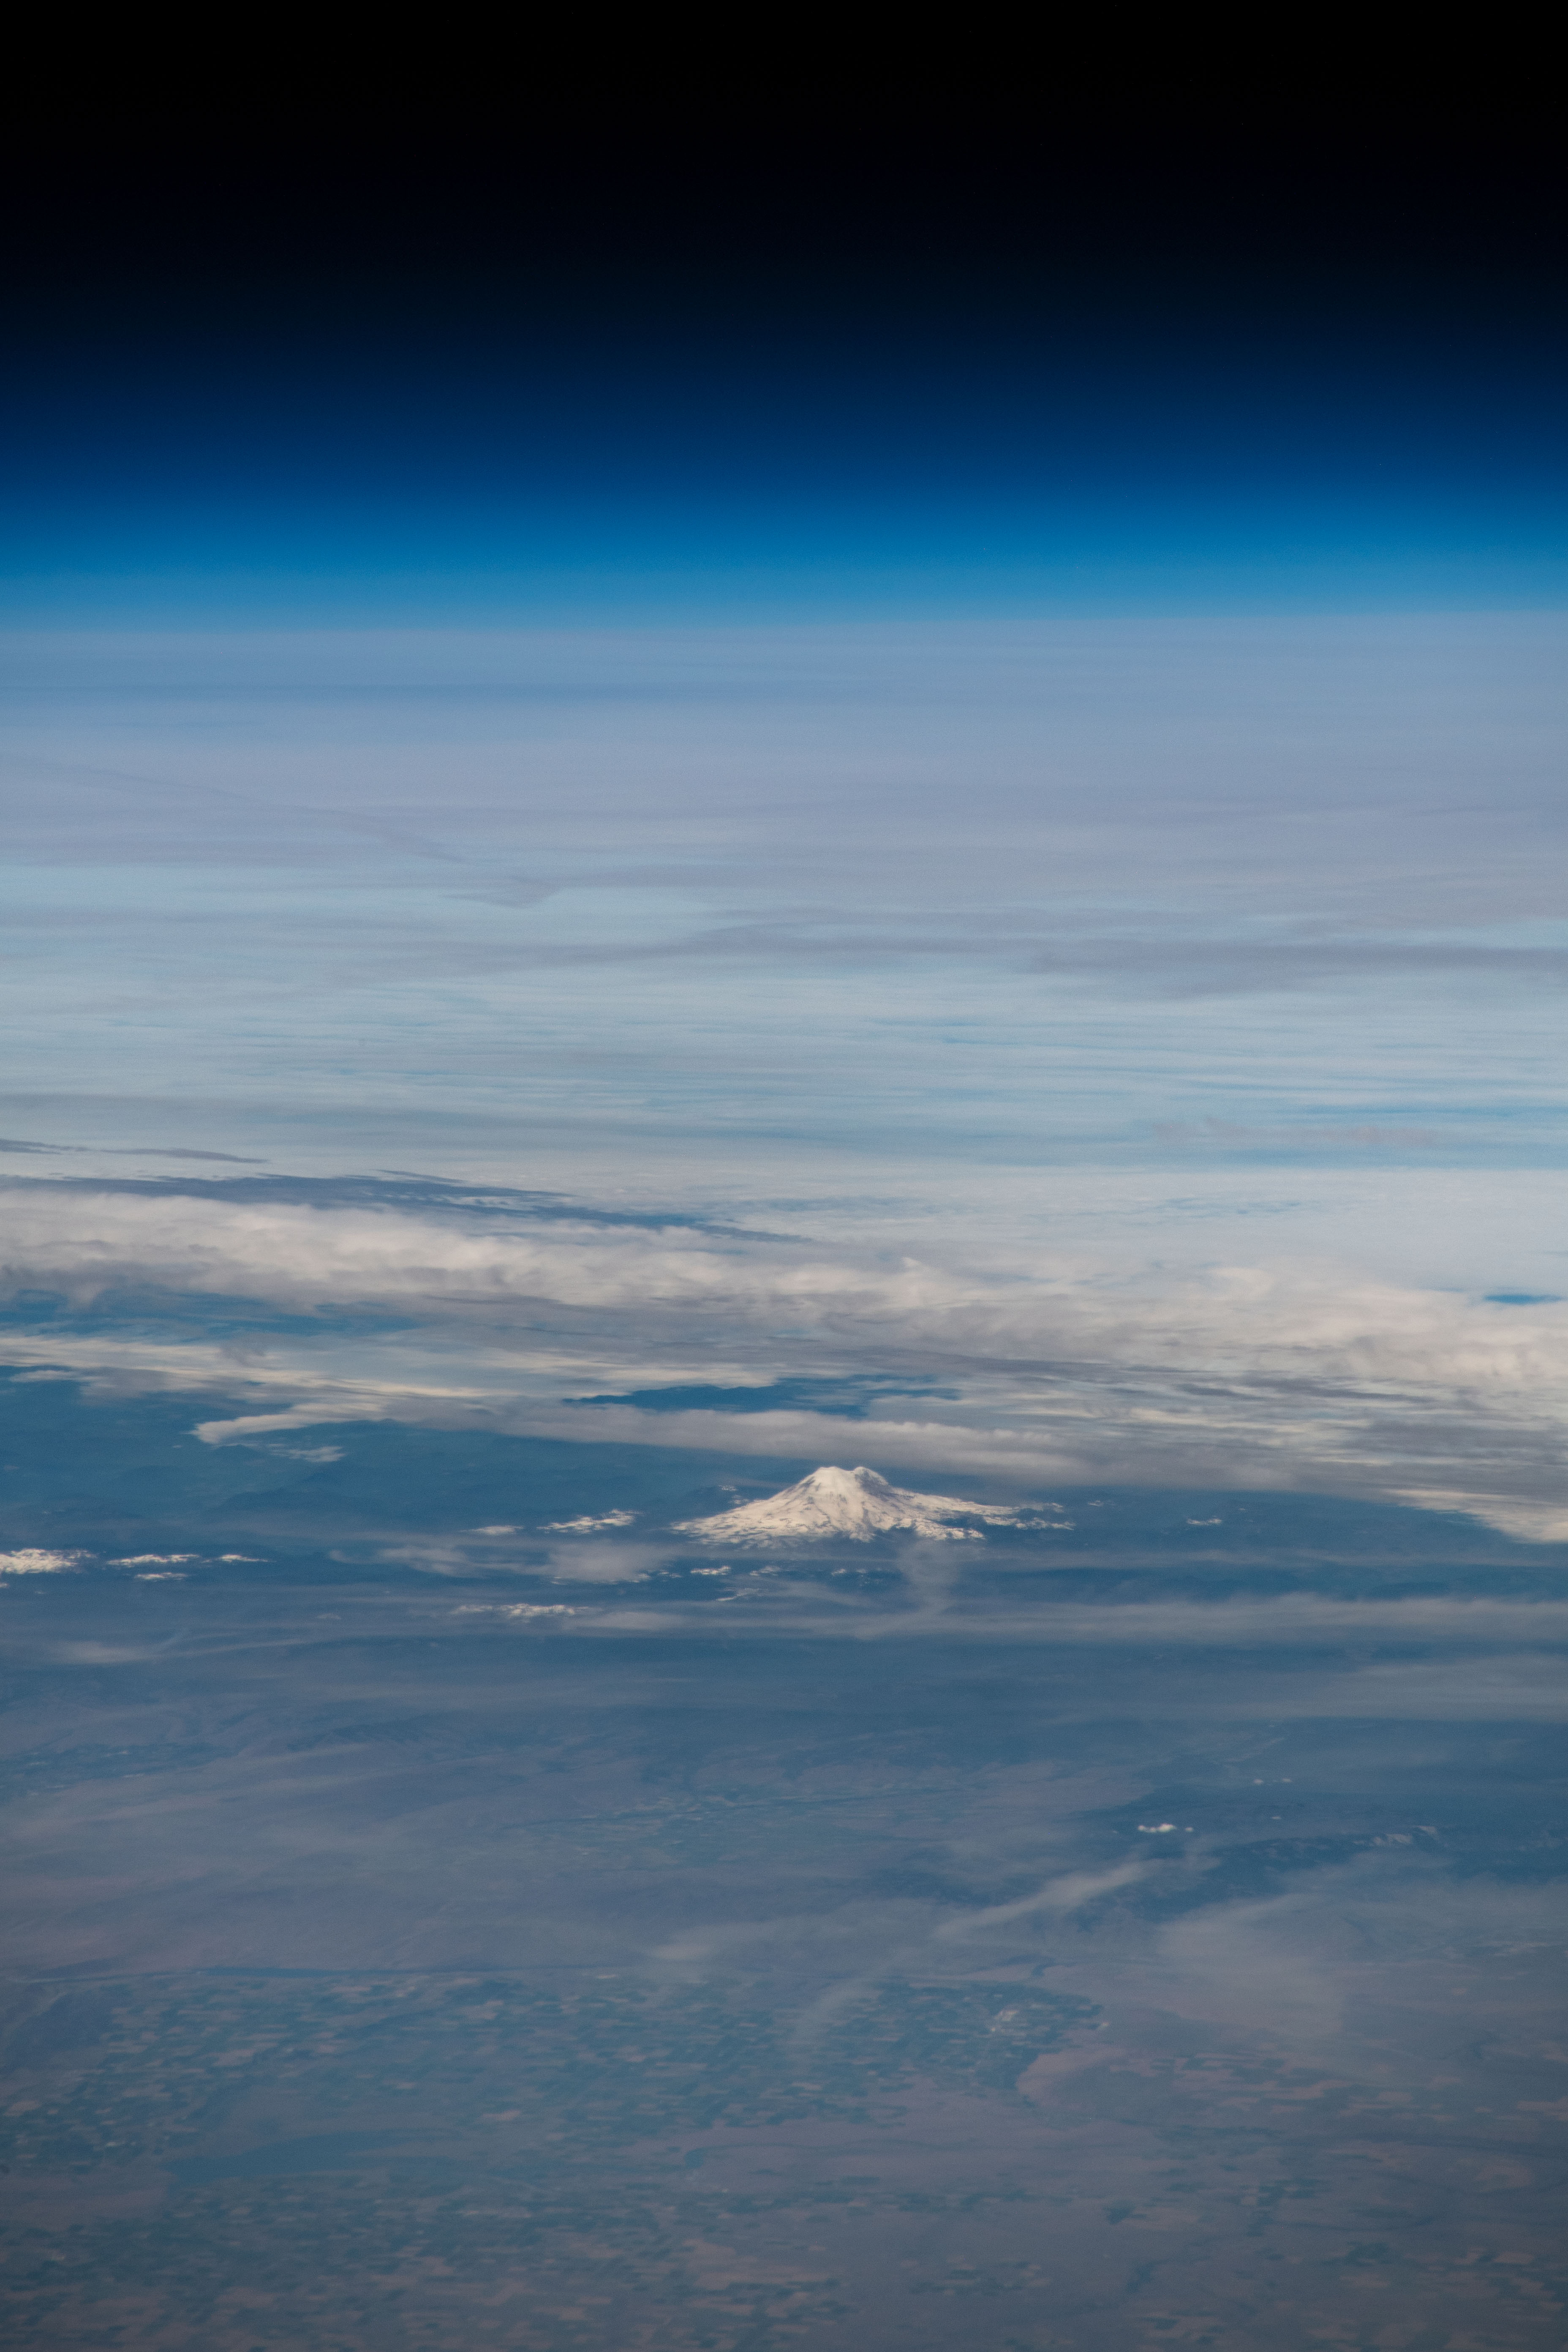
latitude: 41.4
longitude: -122.2
